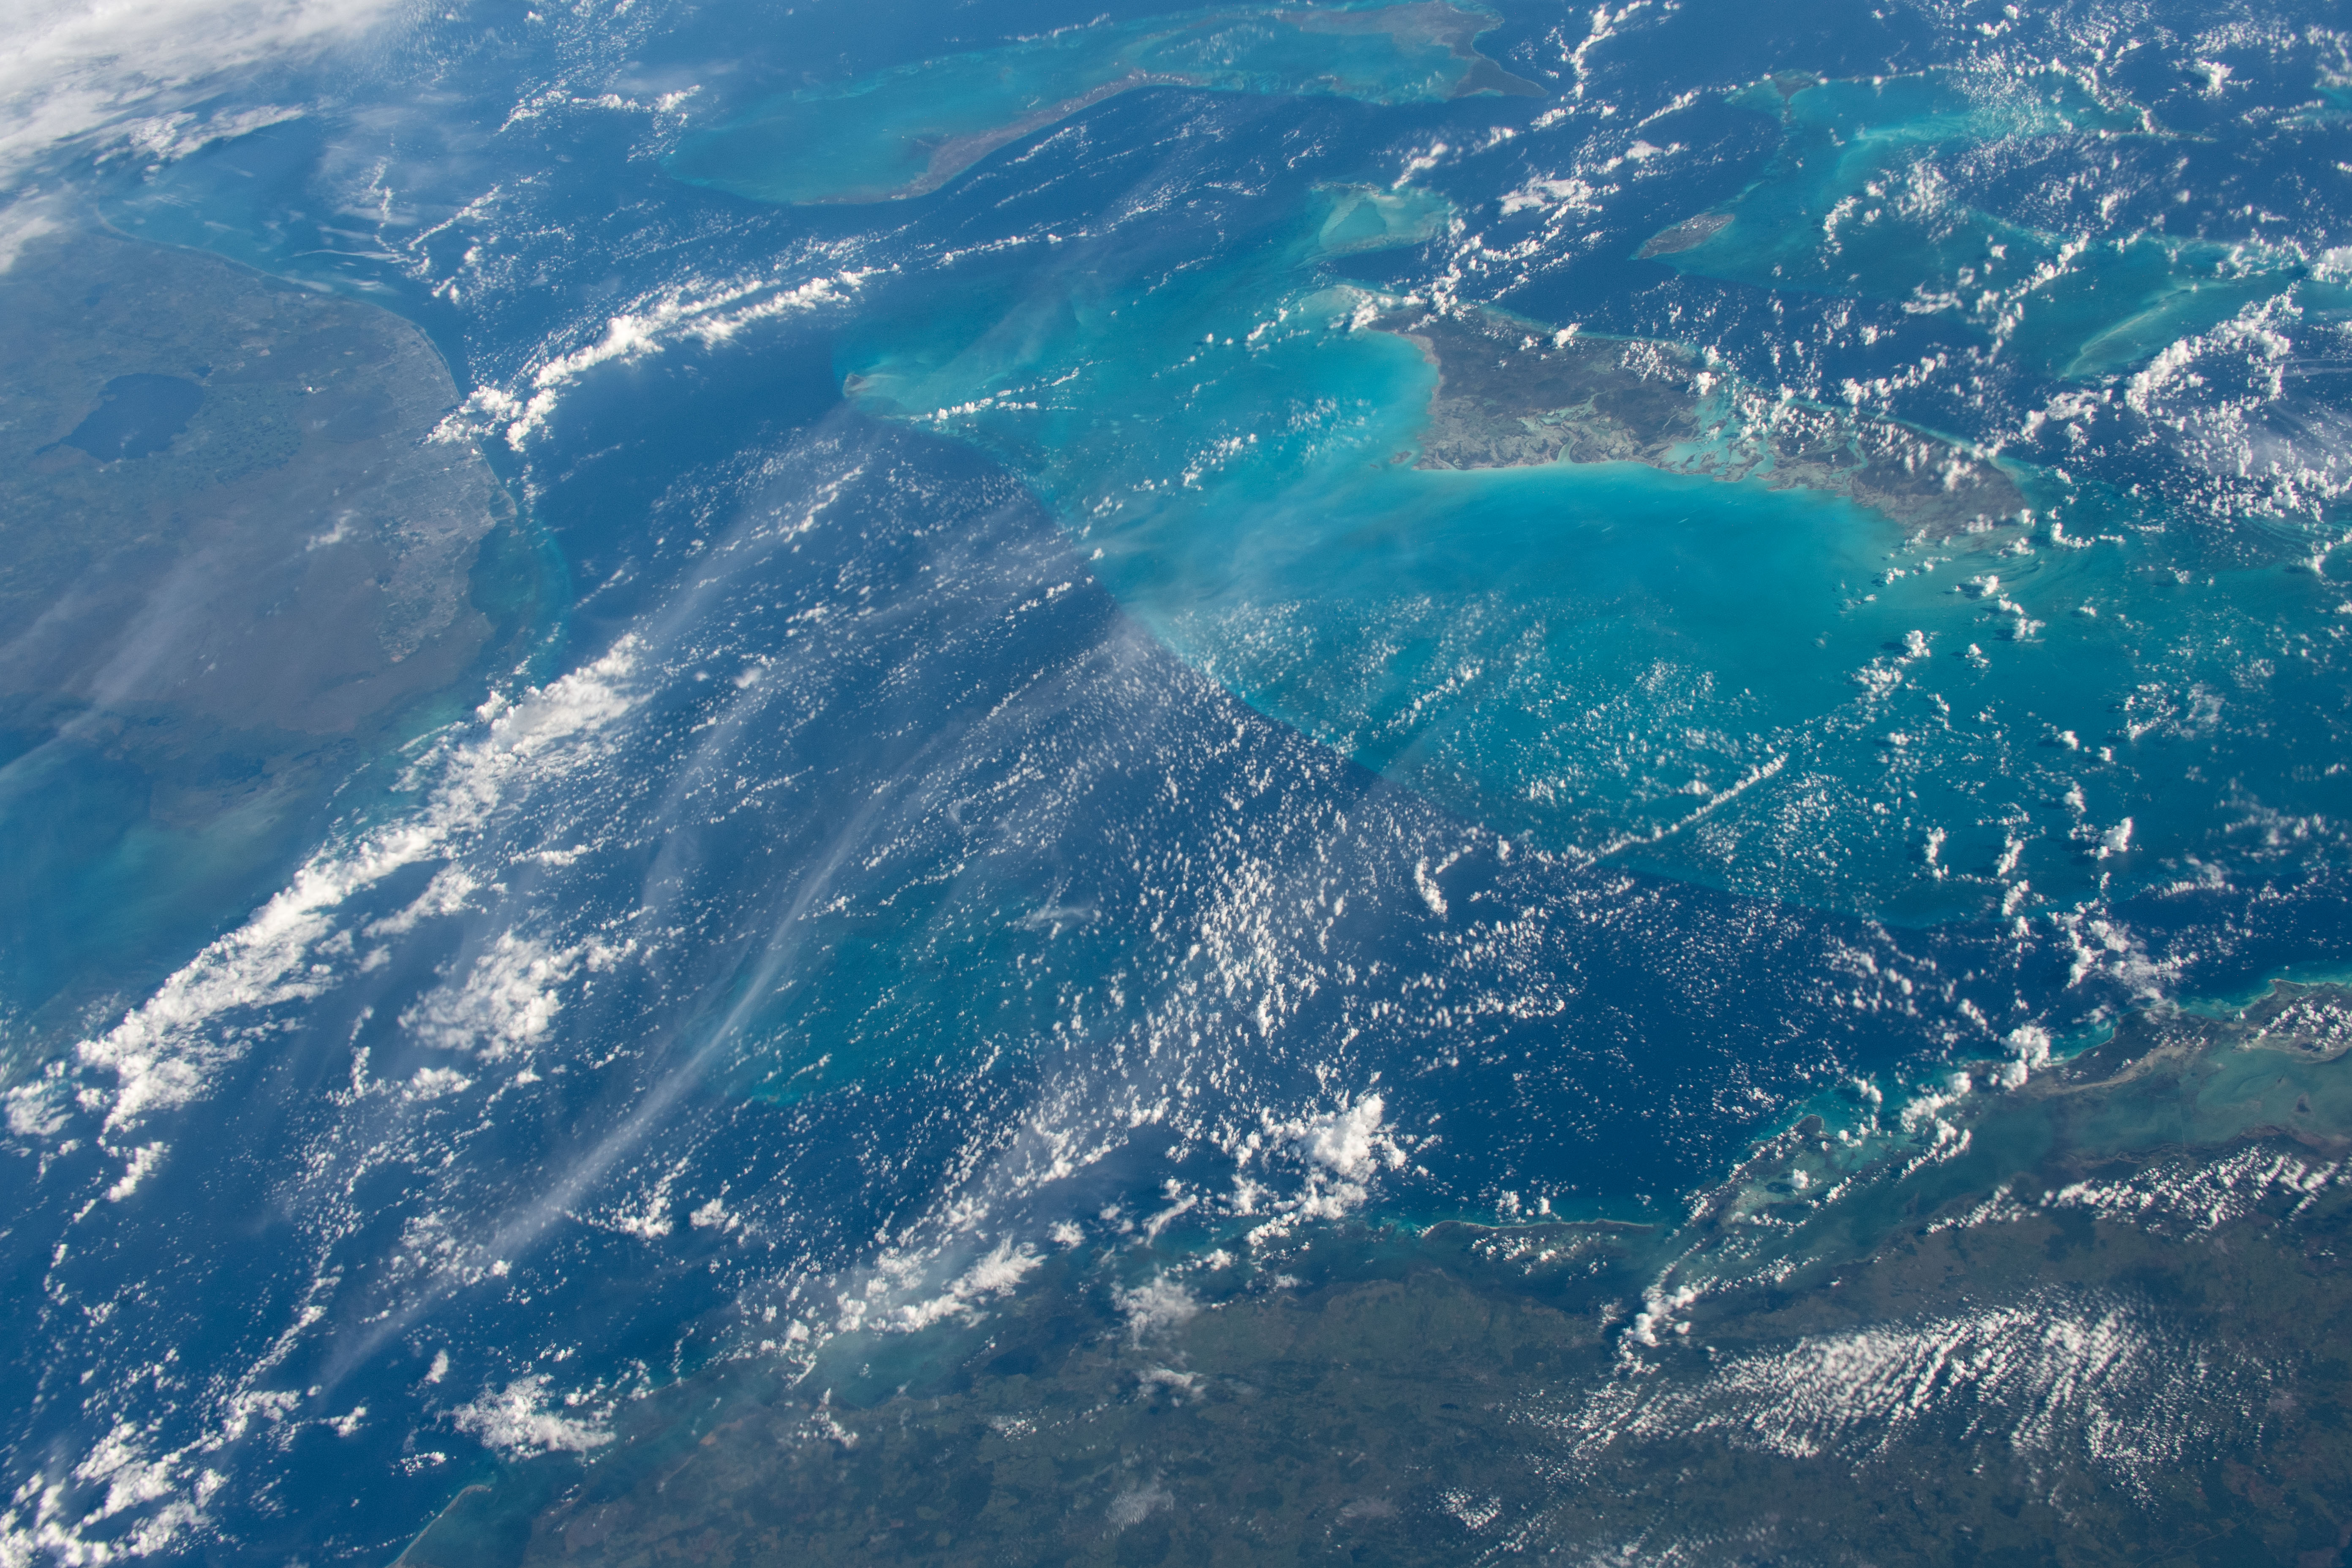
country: BAHAMAS
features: THE BAHAMAS, CUBA, FLORIDA
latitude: 24.0
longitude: -79.0
